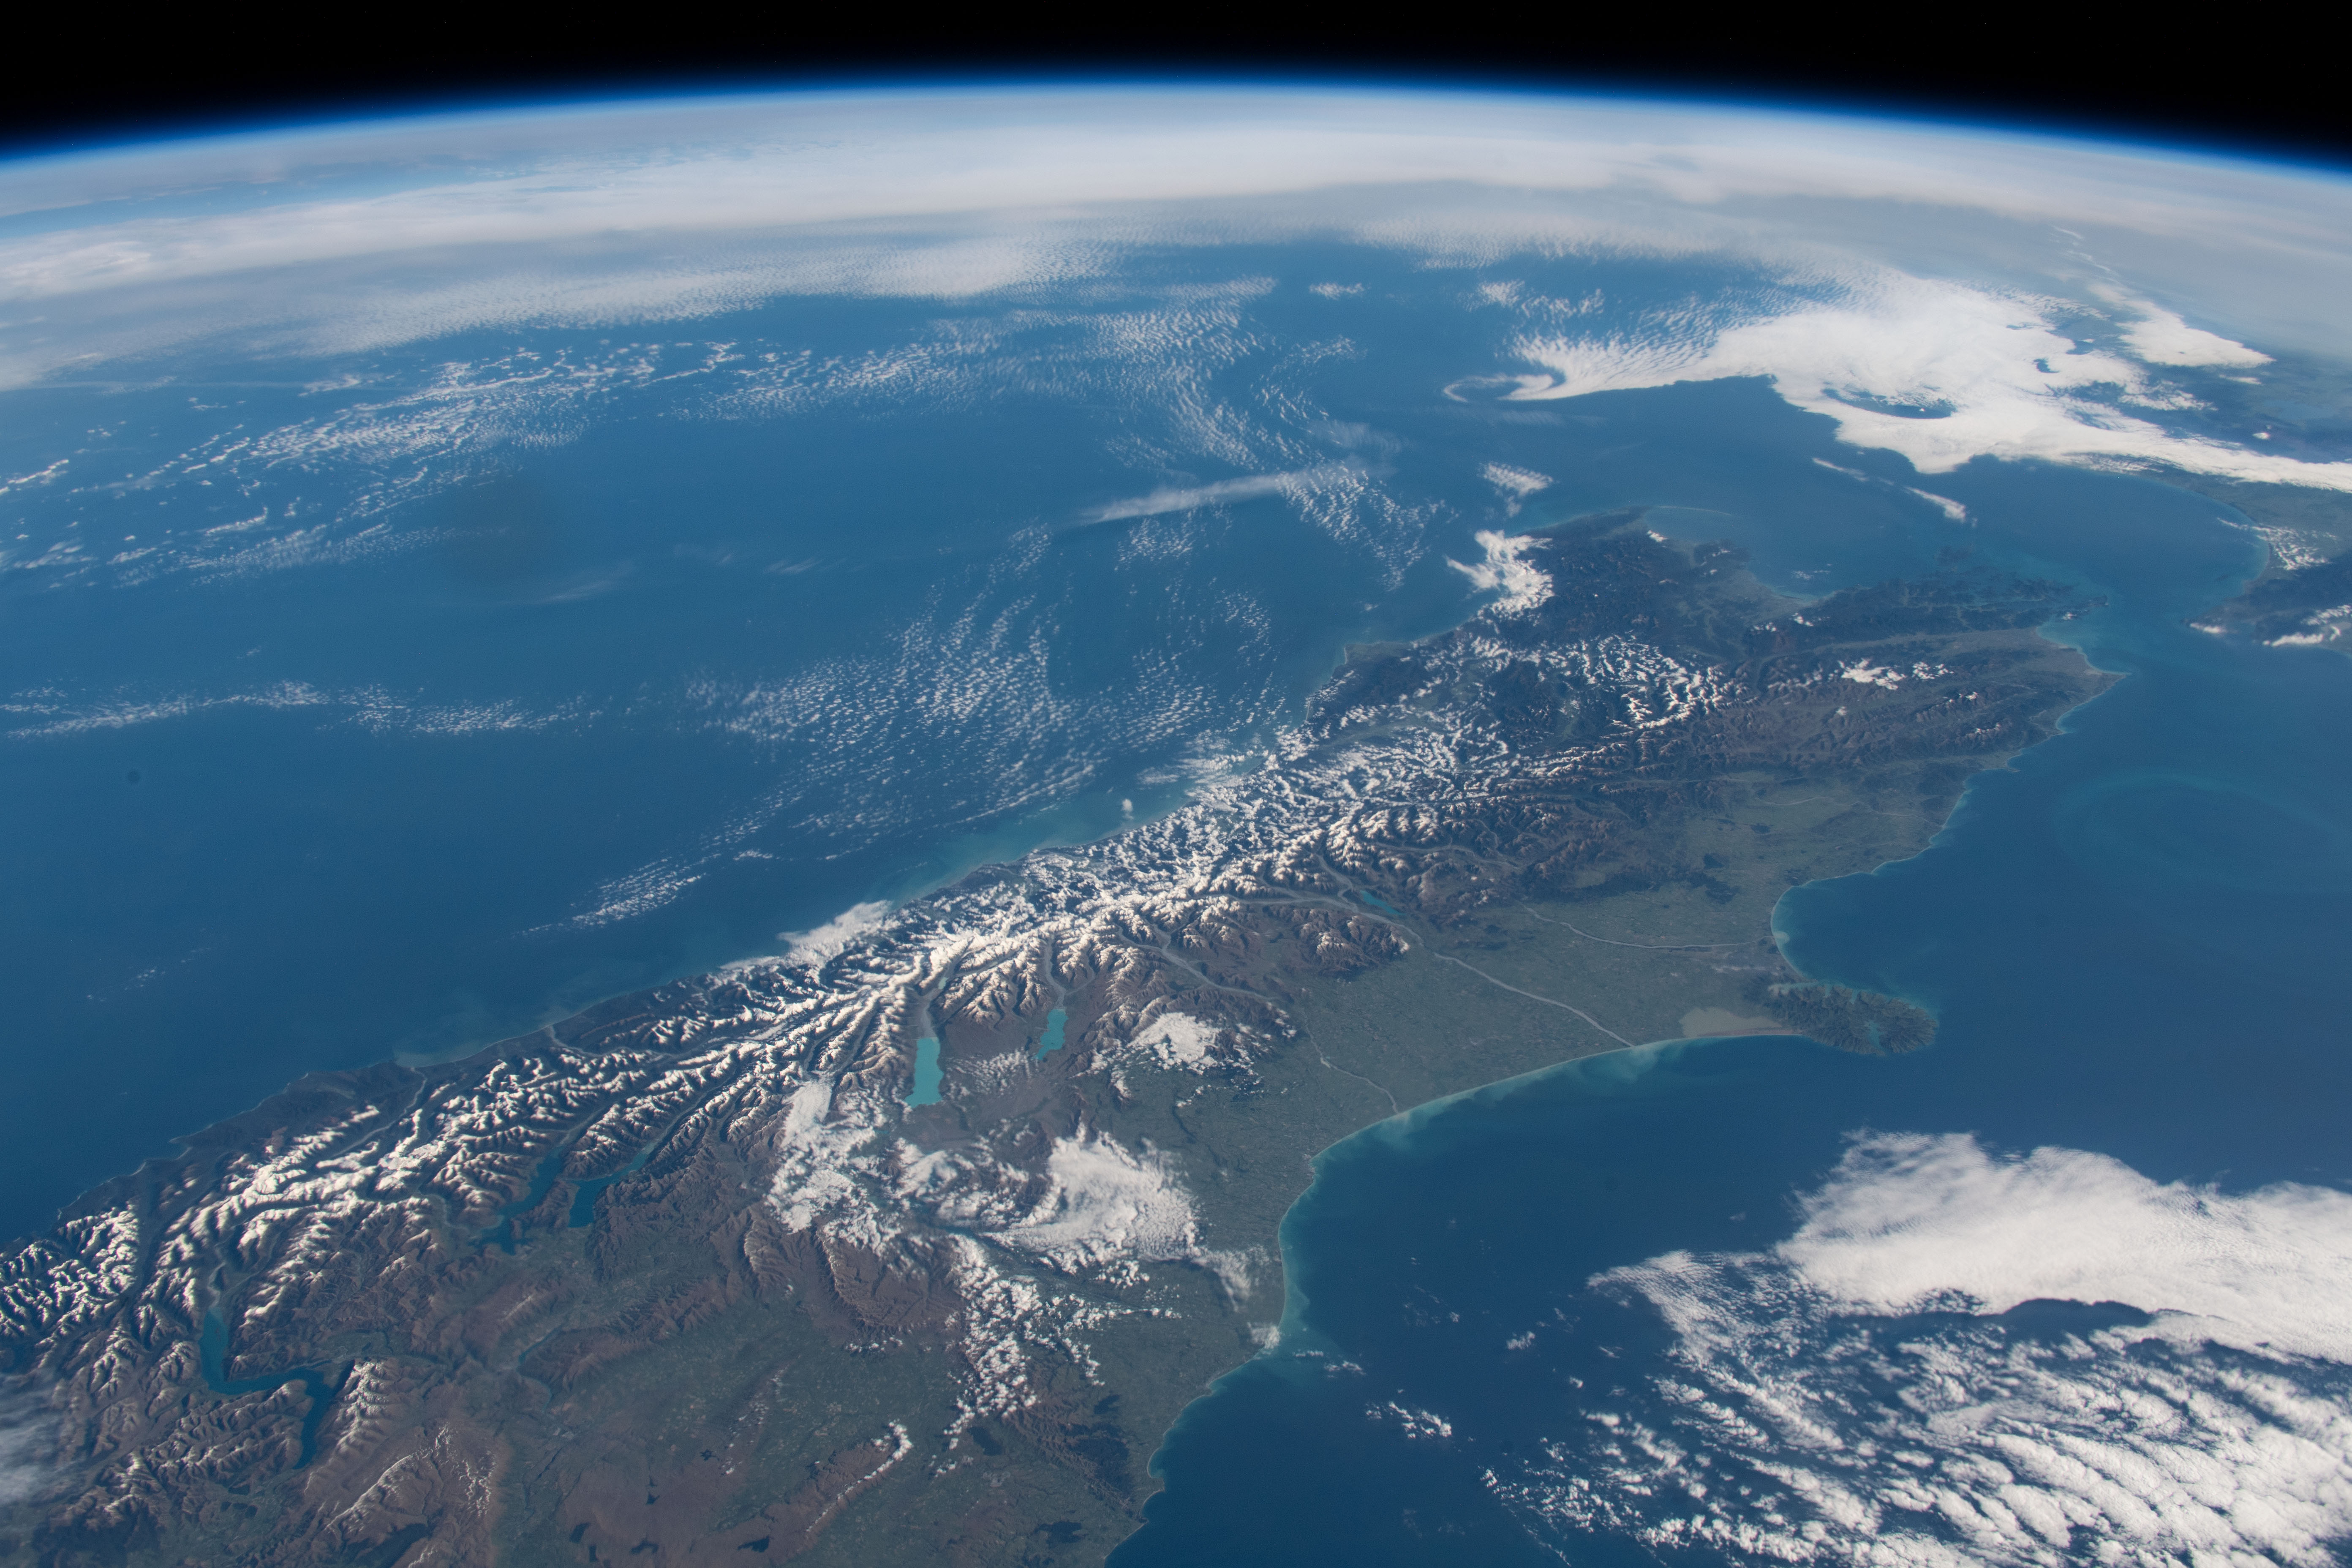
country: NEW ZEALAND-SI
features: NEW ZELAND, SOUTH ISLAND, SOUTHERN ALPS MOUNTAINS, LAKE PUKAKI, LAKE TEKAPO
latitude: -43.0
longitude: 171.5
